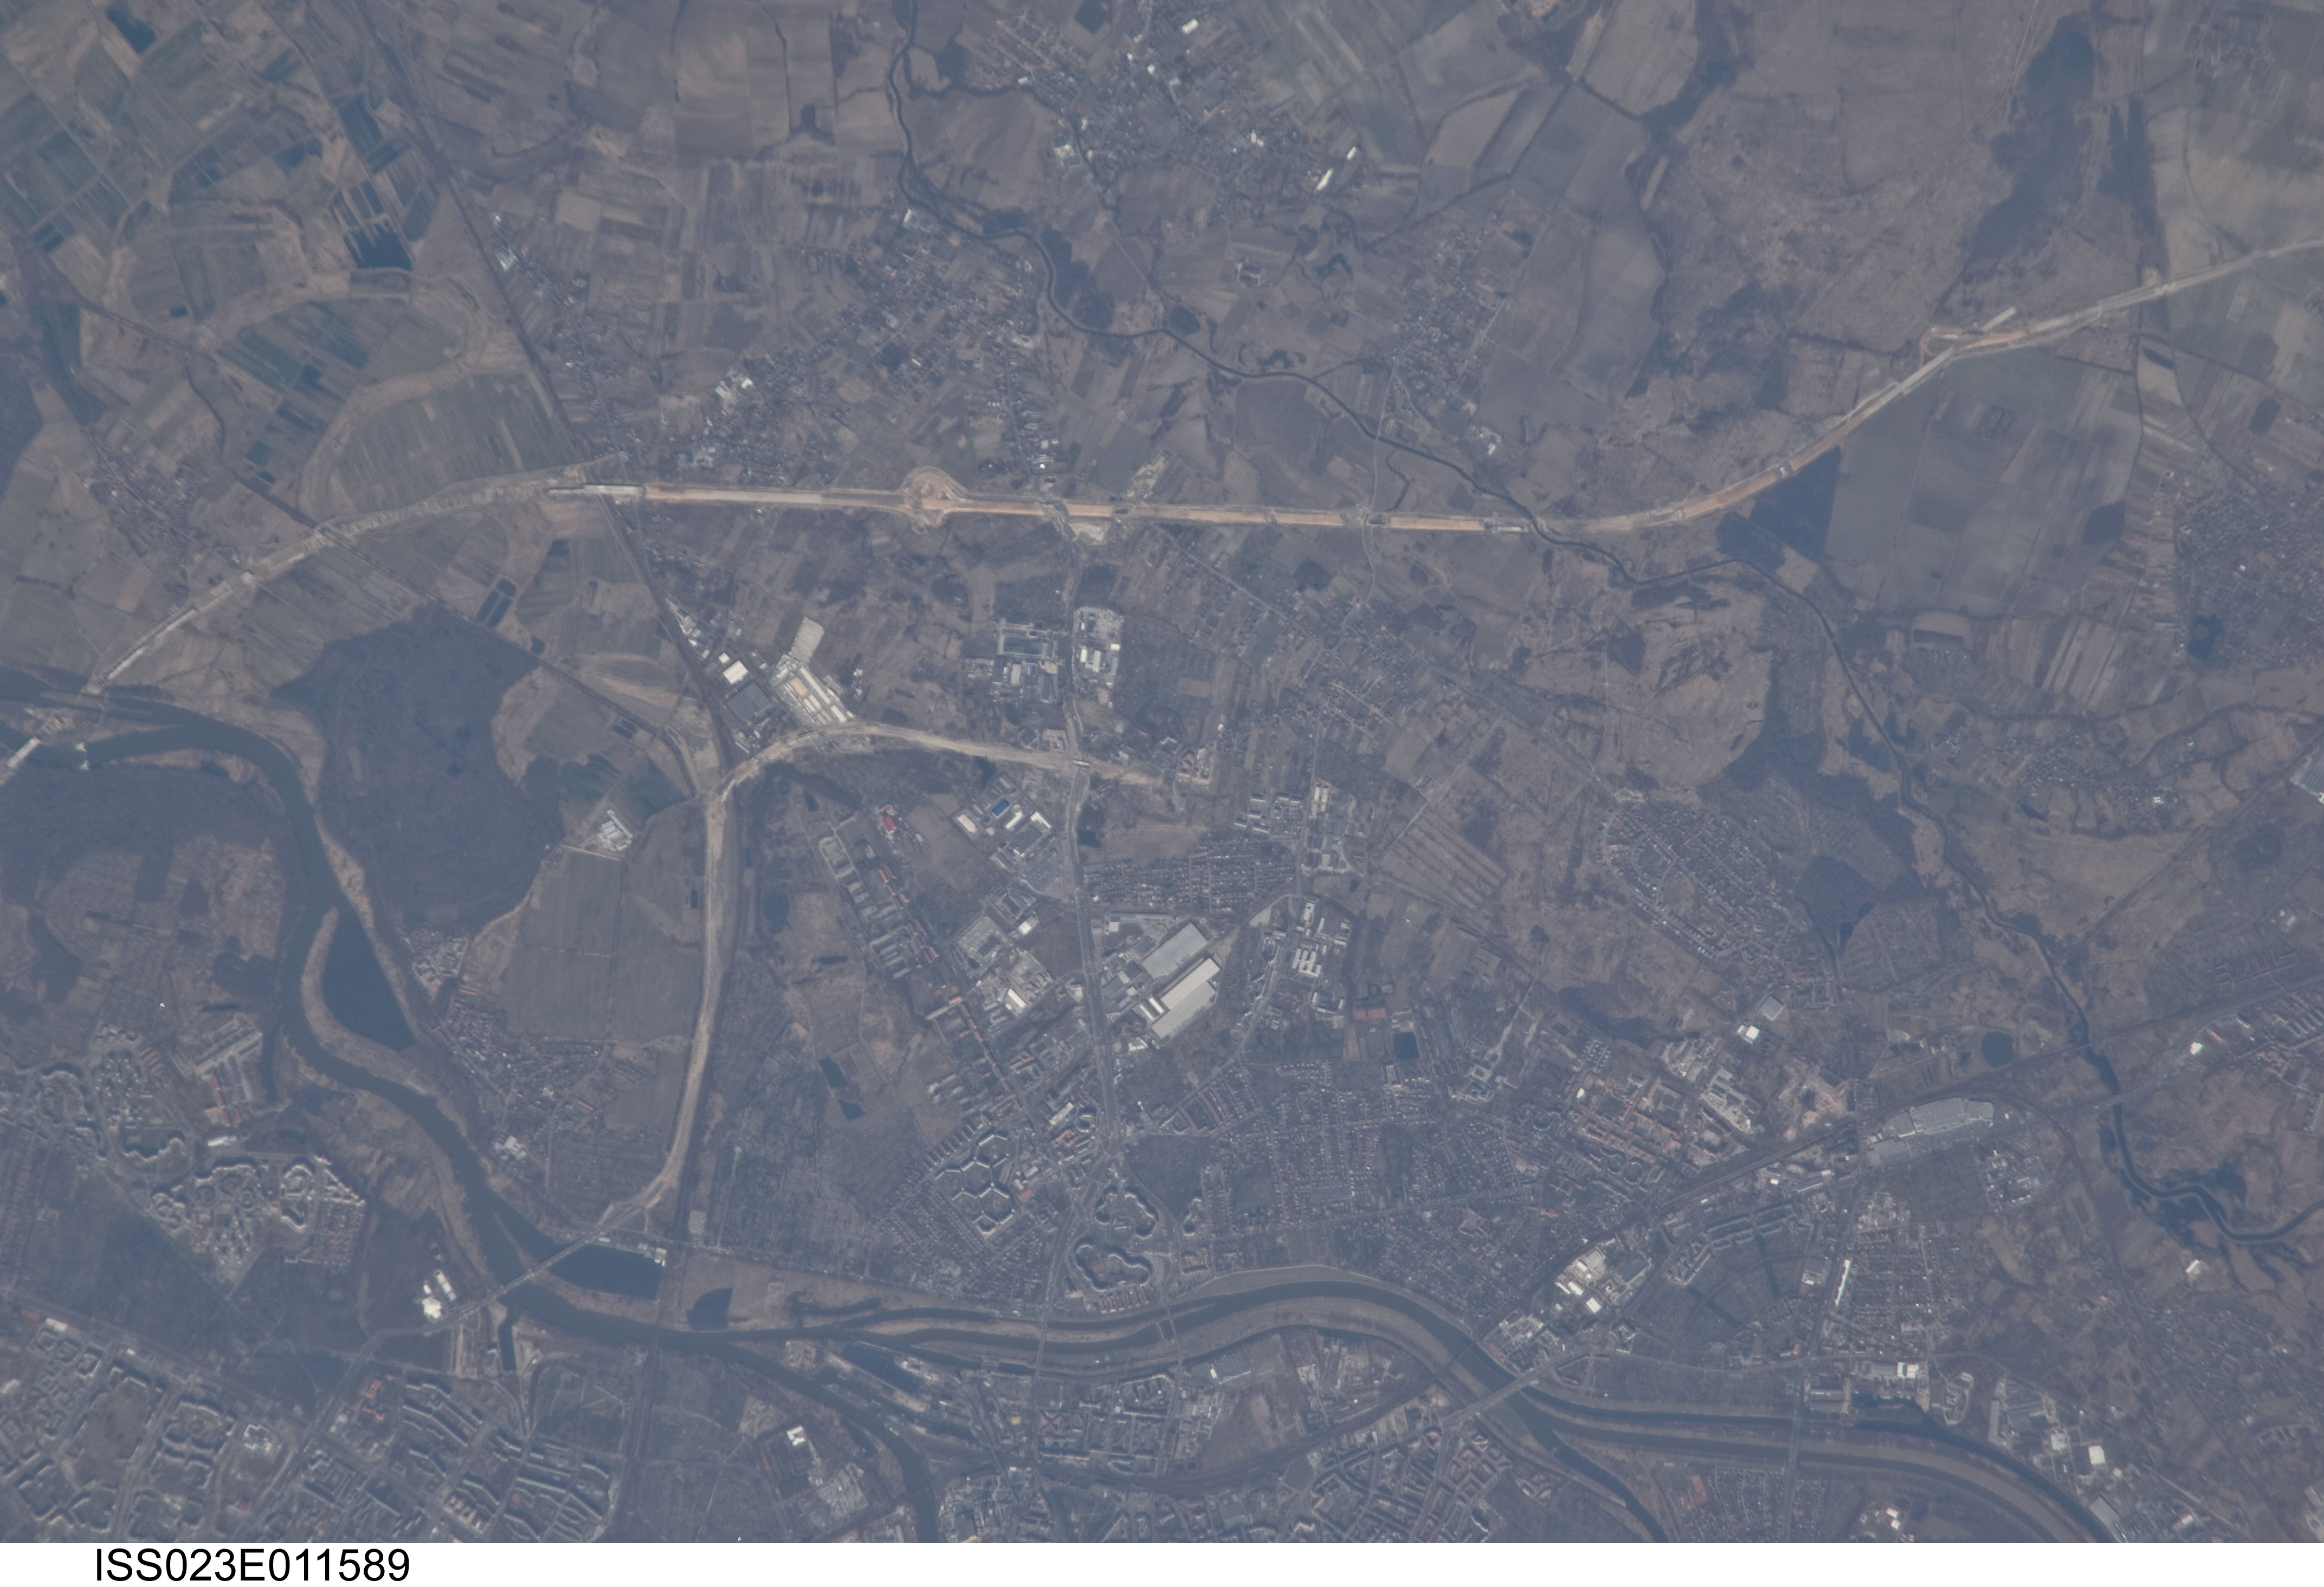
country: POLAND
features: WROCLAW, ODRA R., ROAD CONSTRUCTION, AGR.
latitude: 51.1
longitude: 17.0
